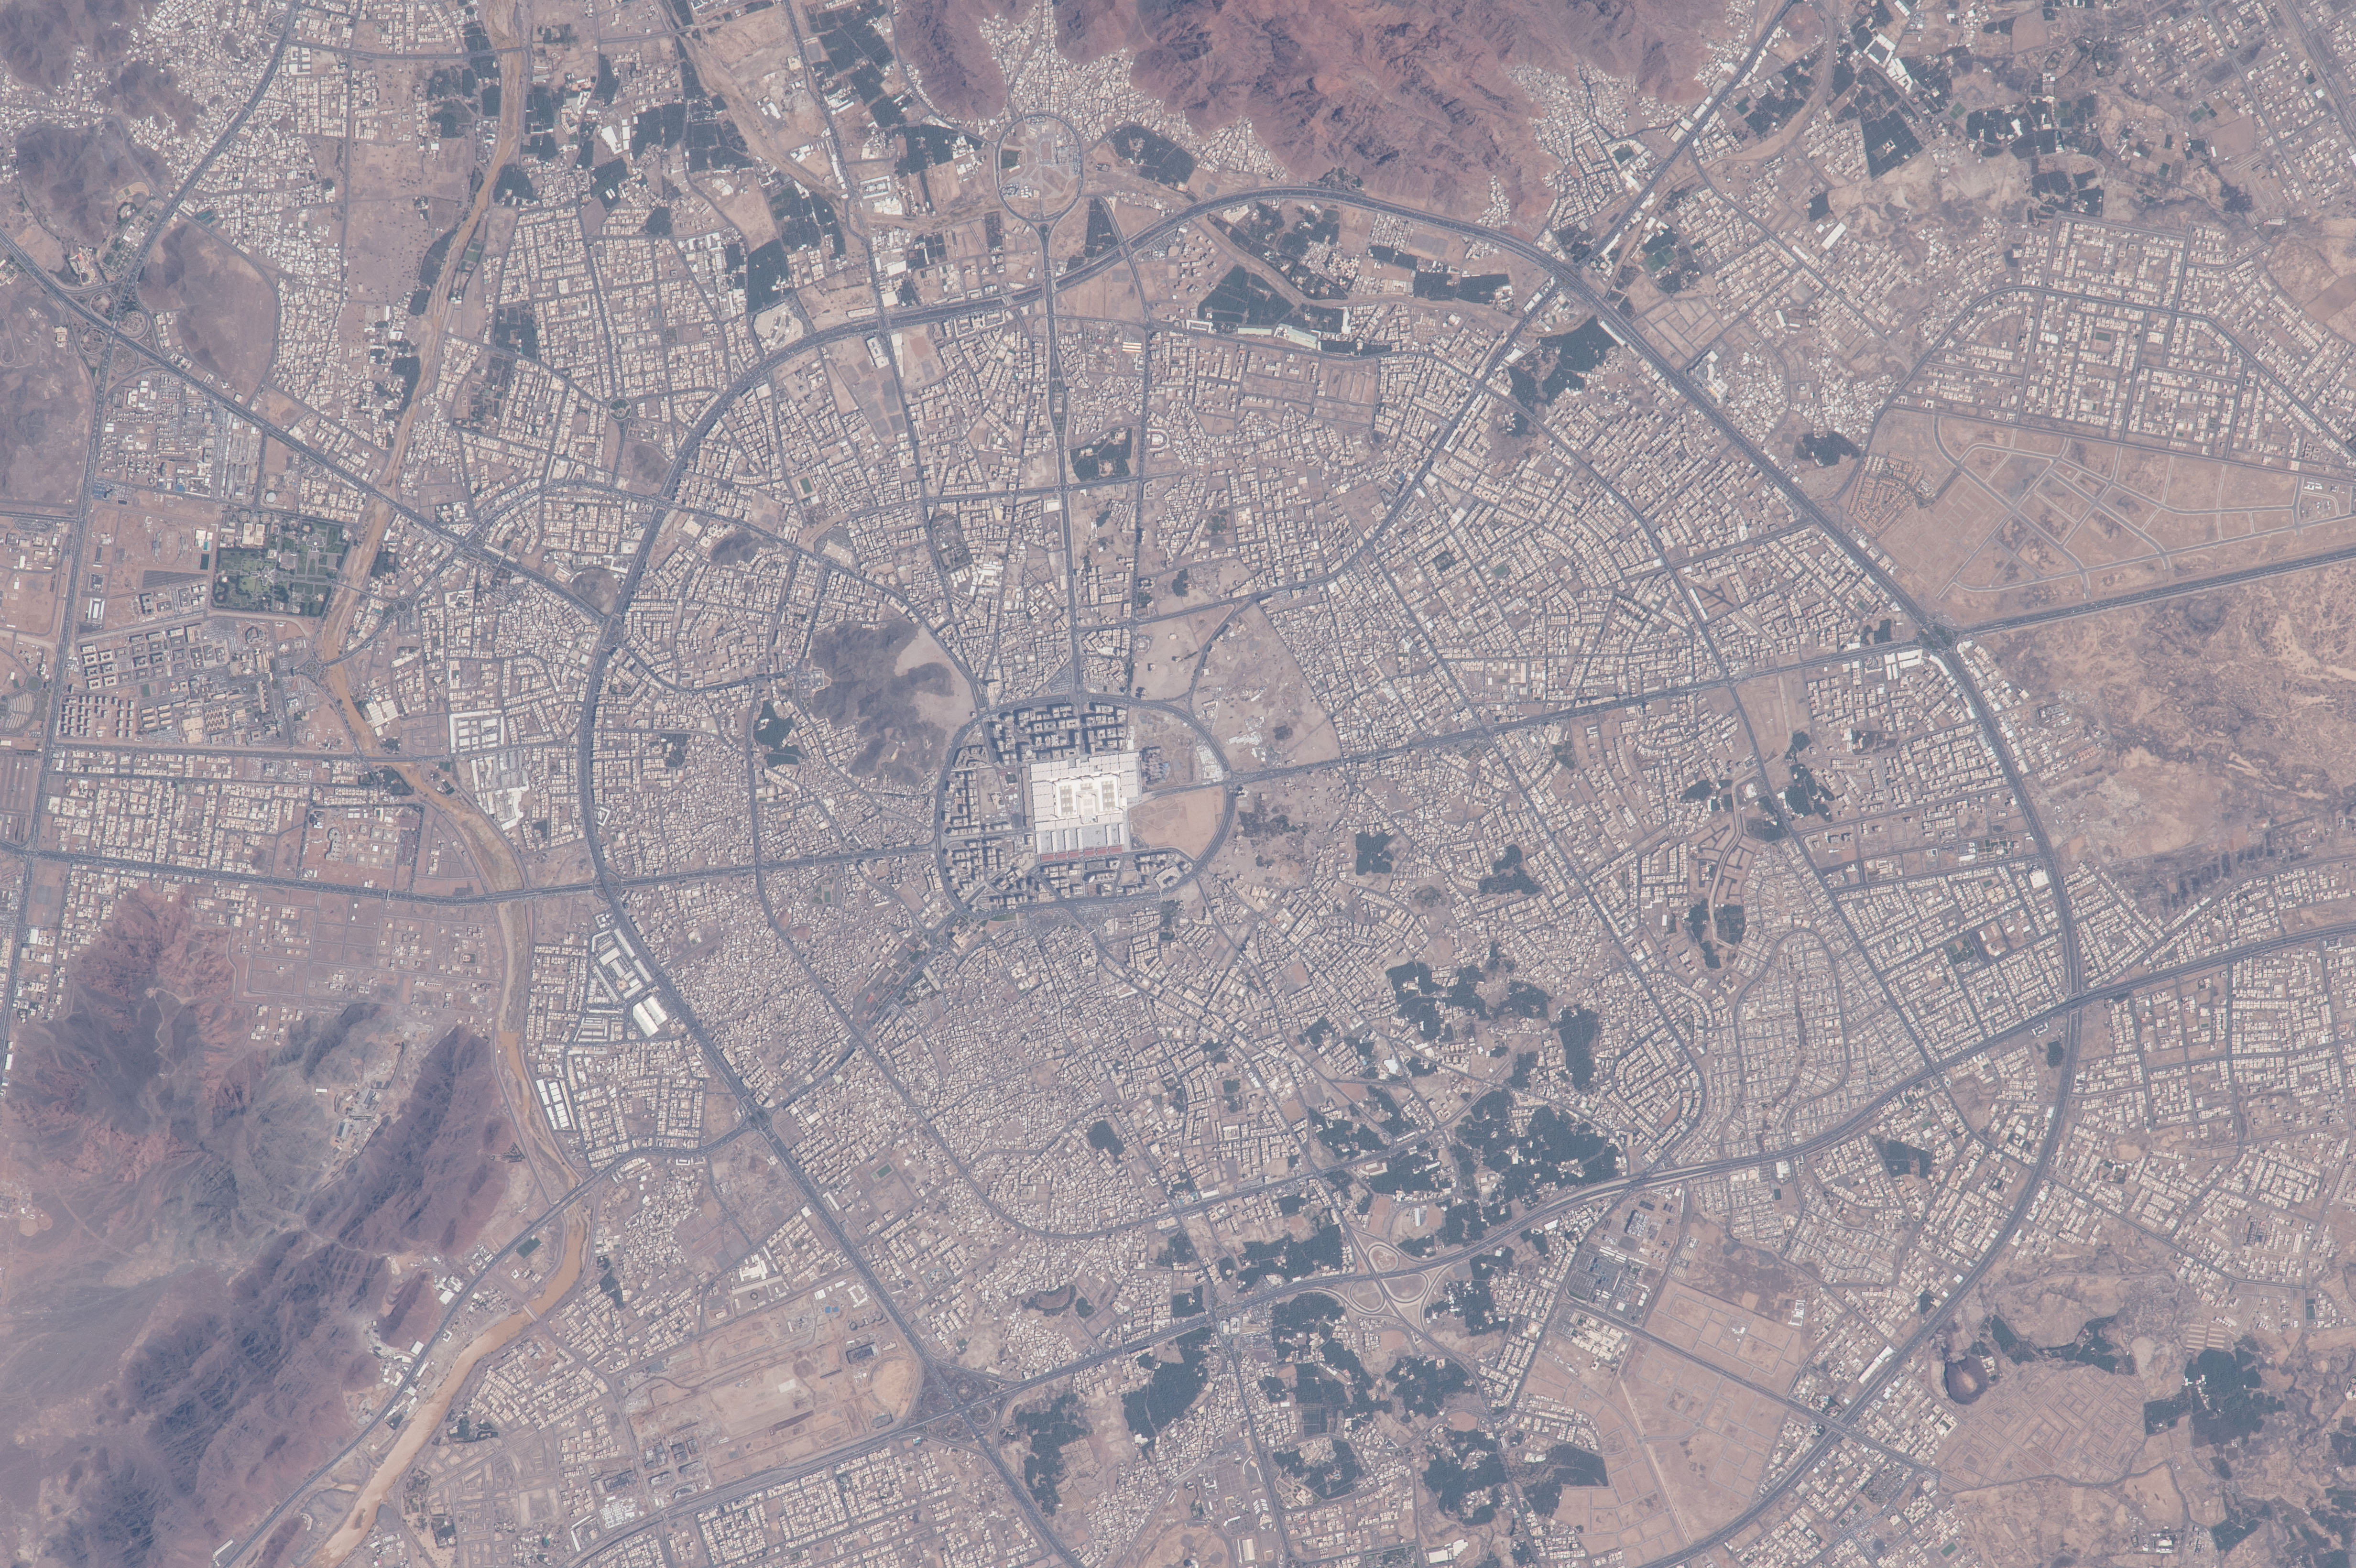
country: SAUDI ARABIA
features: MEDINA, PROPHET'S MOSQUE, ROADS
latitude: 24.4
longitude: 39.5
